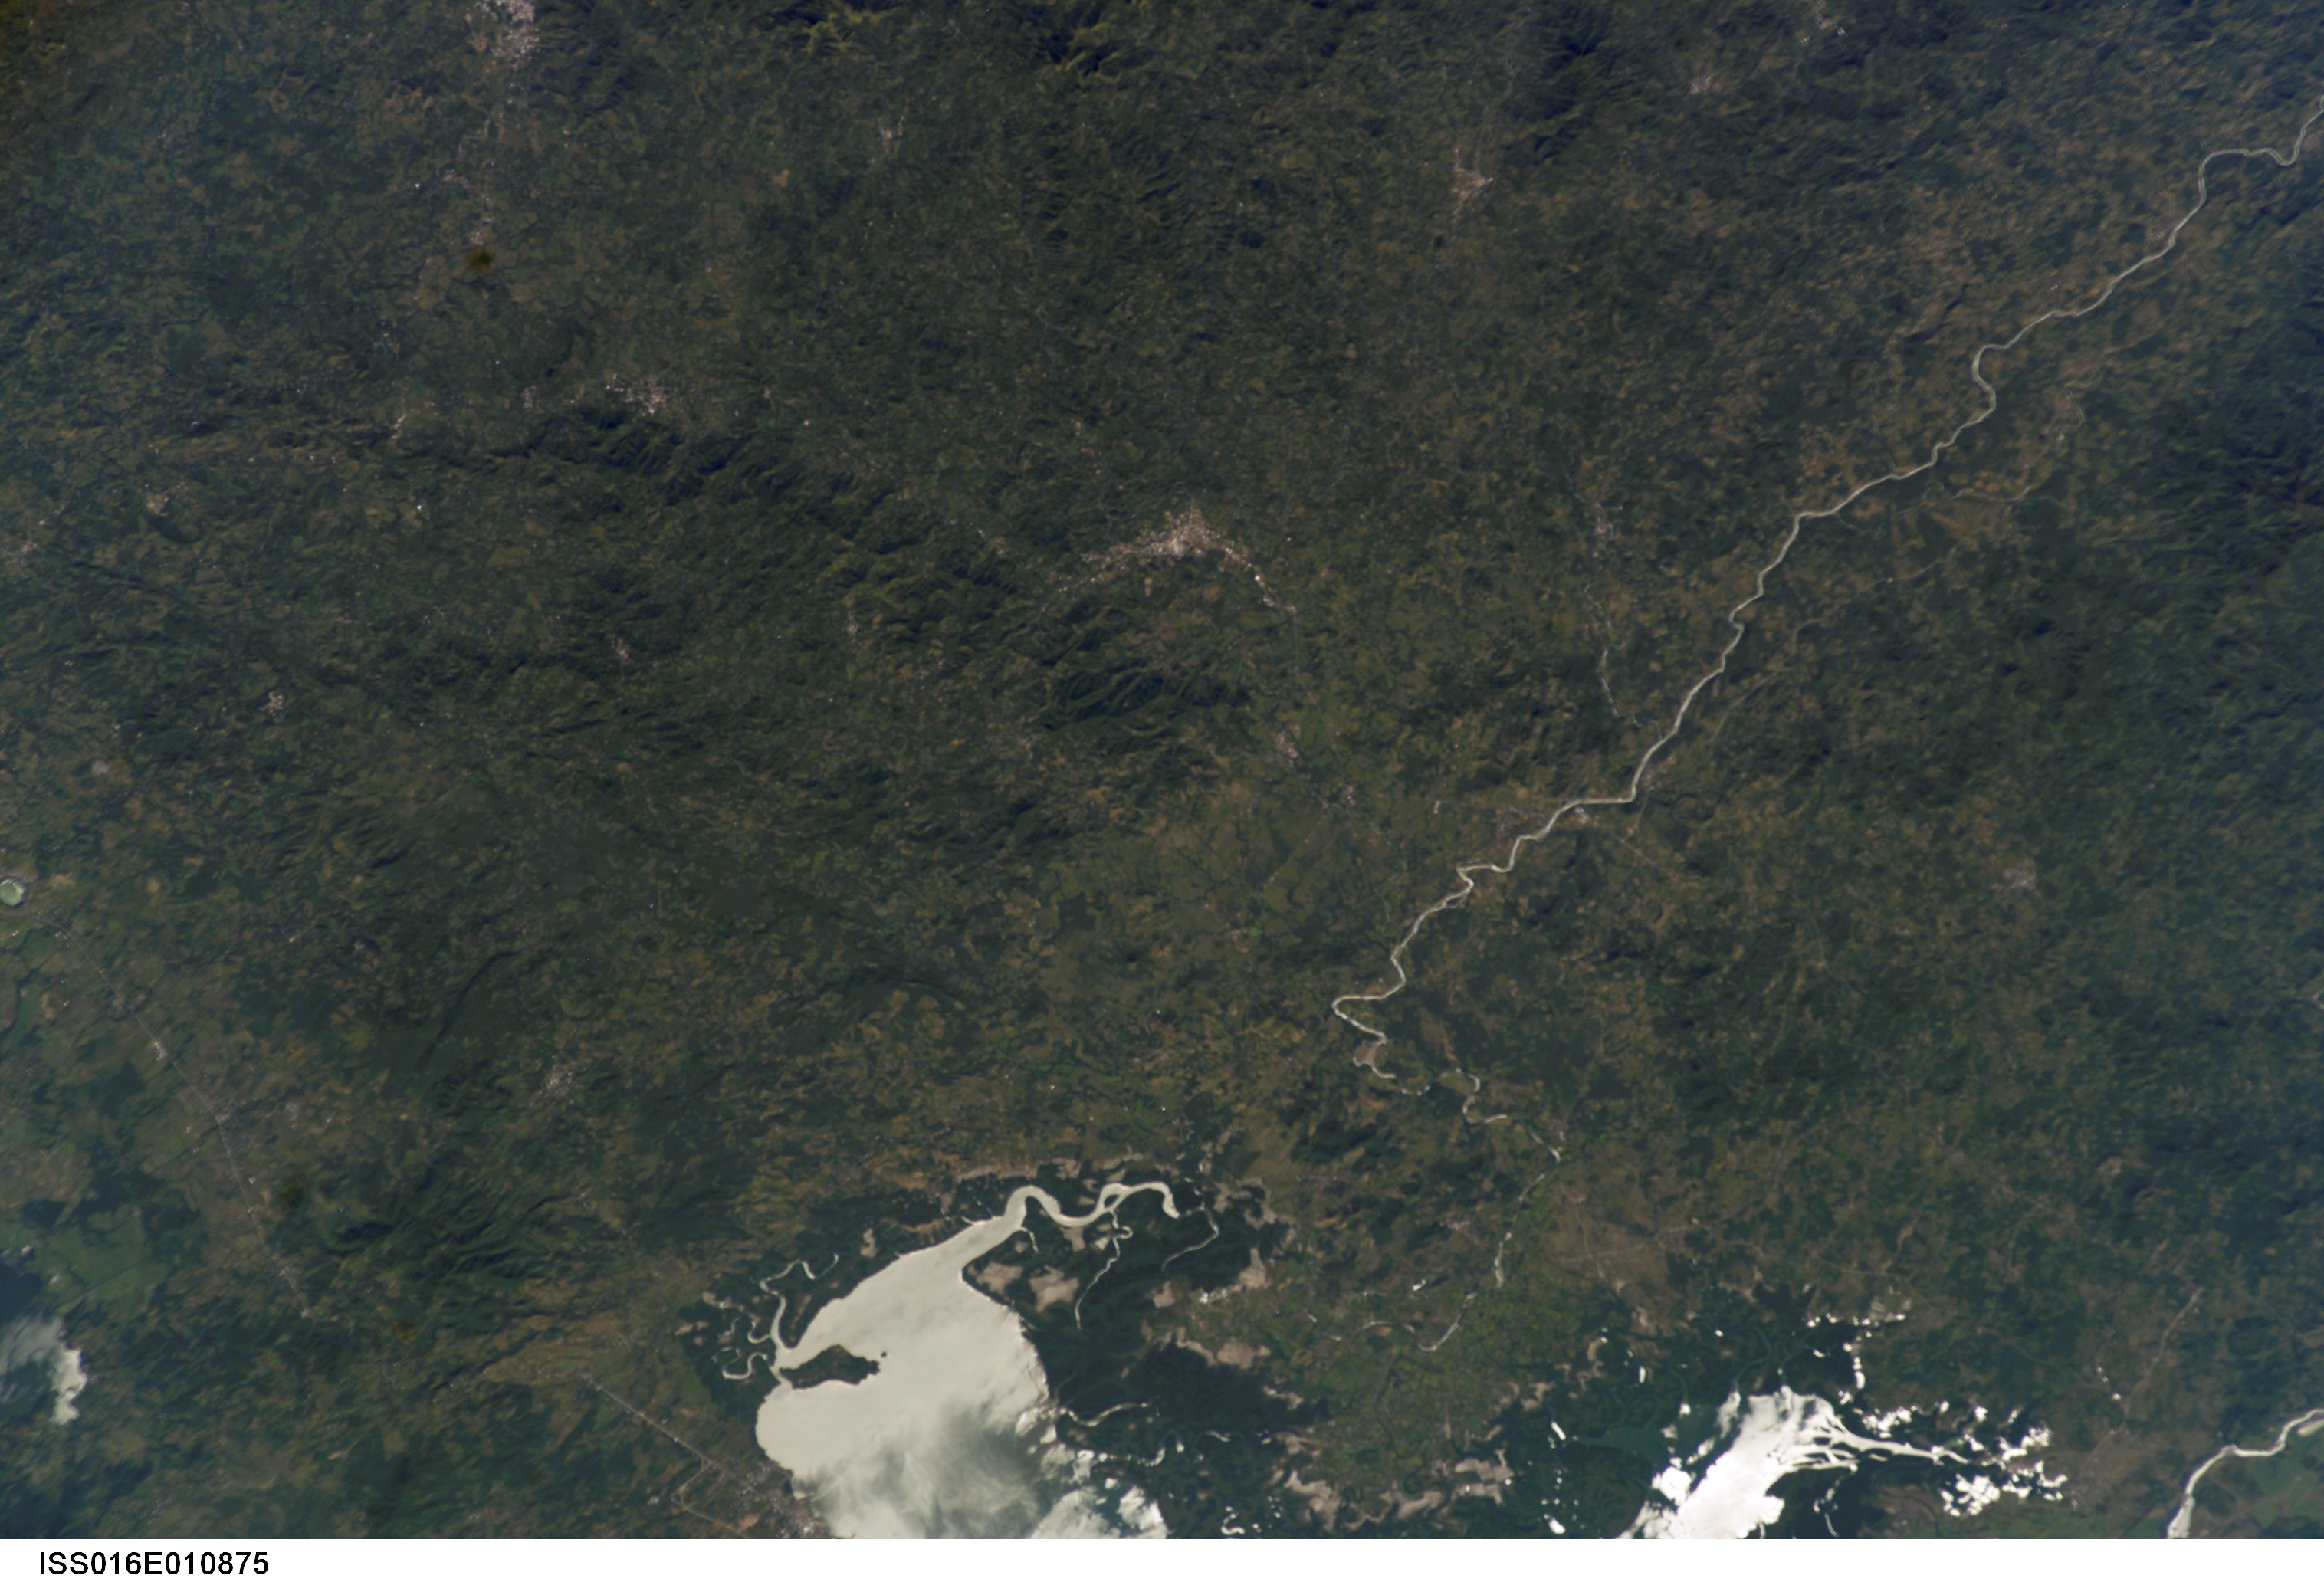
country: EL SALVADOR
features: G. OF FONSECA, GOASCORAN R.
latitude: 13.5
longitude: -88.0
